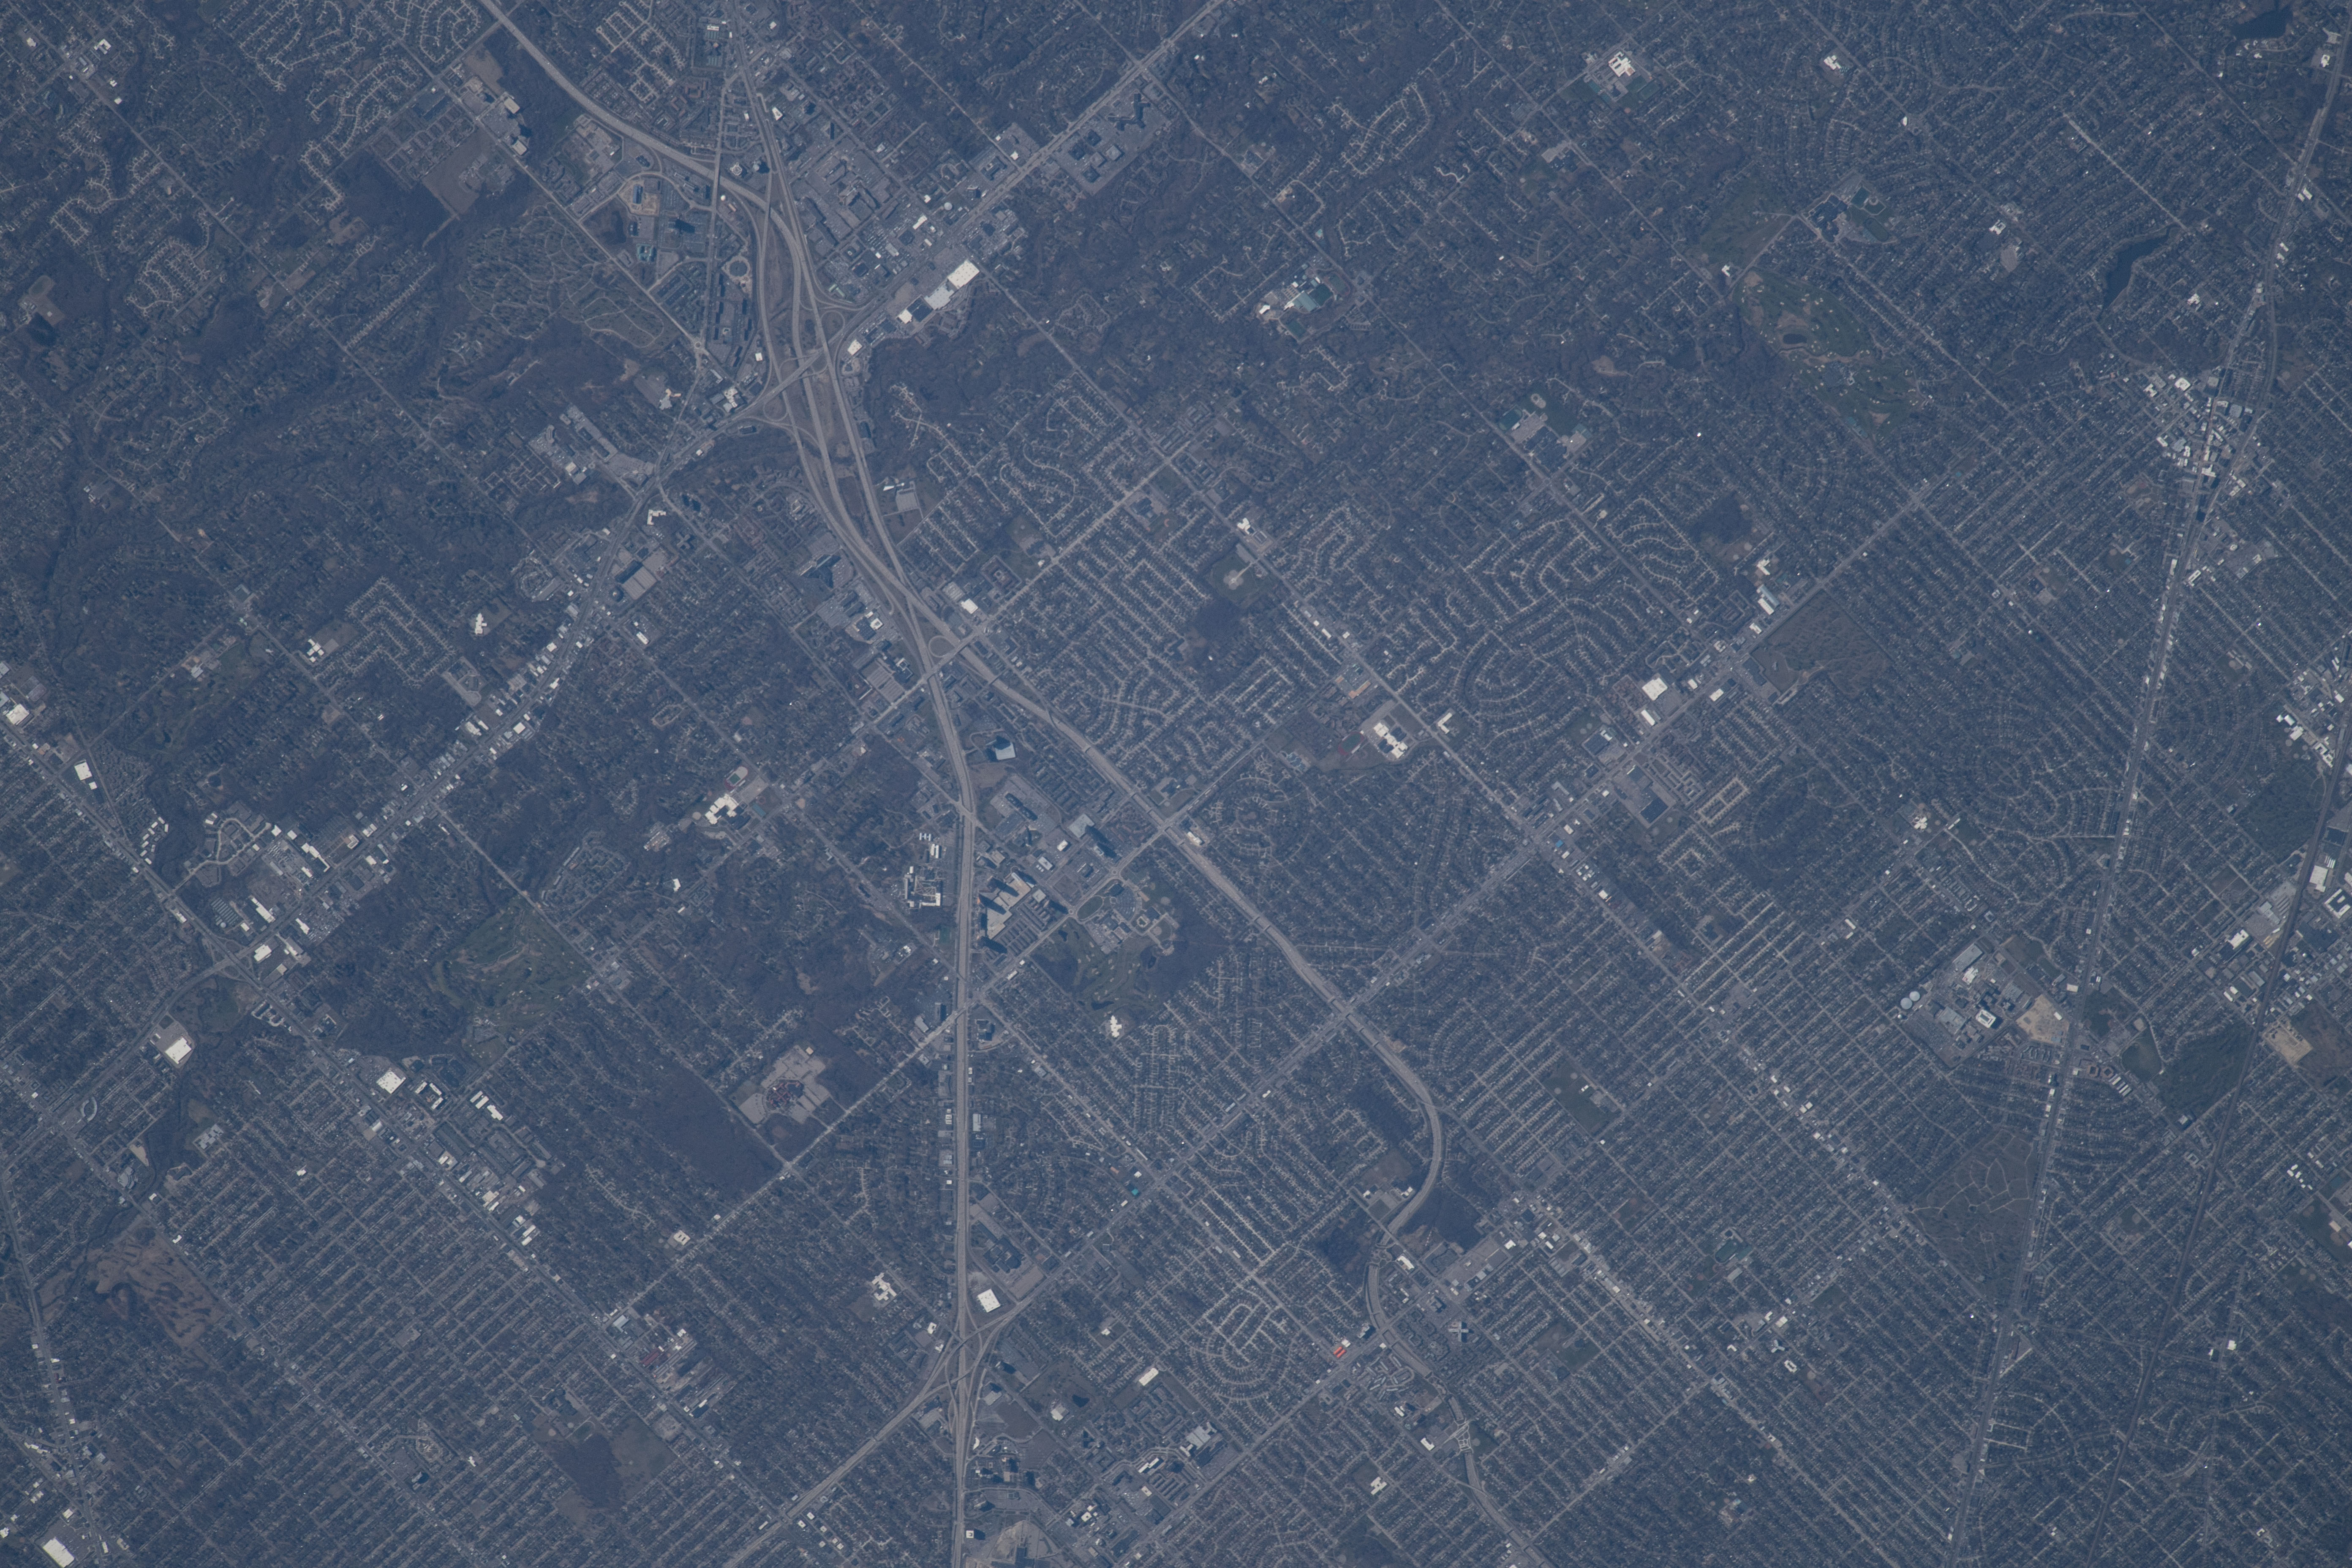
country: USA-MICHIGAN
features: LATHRUP VILLAGE, BEVERLY HILLS, SOUTHFIELD
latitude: 42.5
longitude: -83.2
